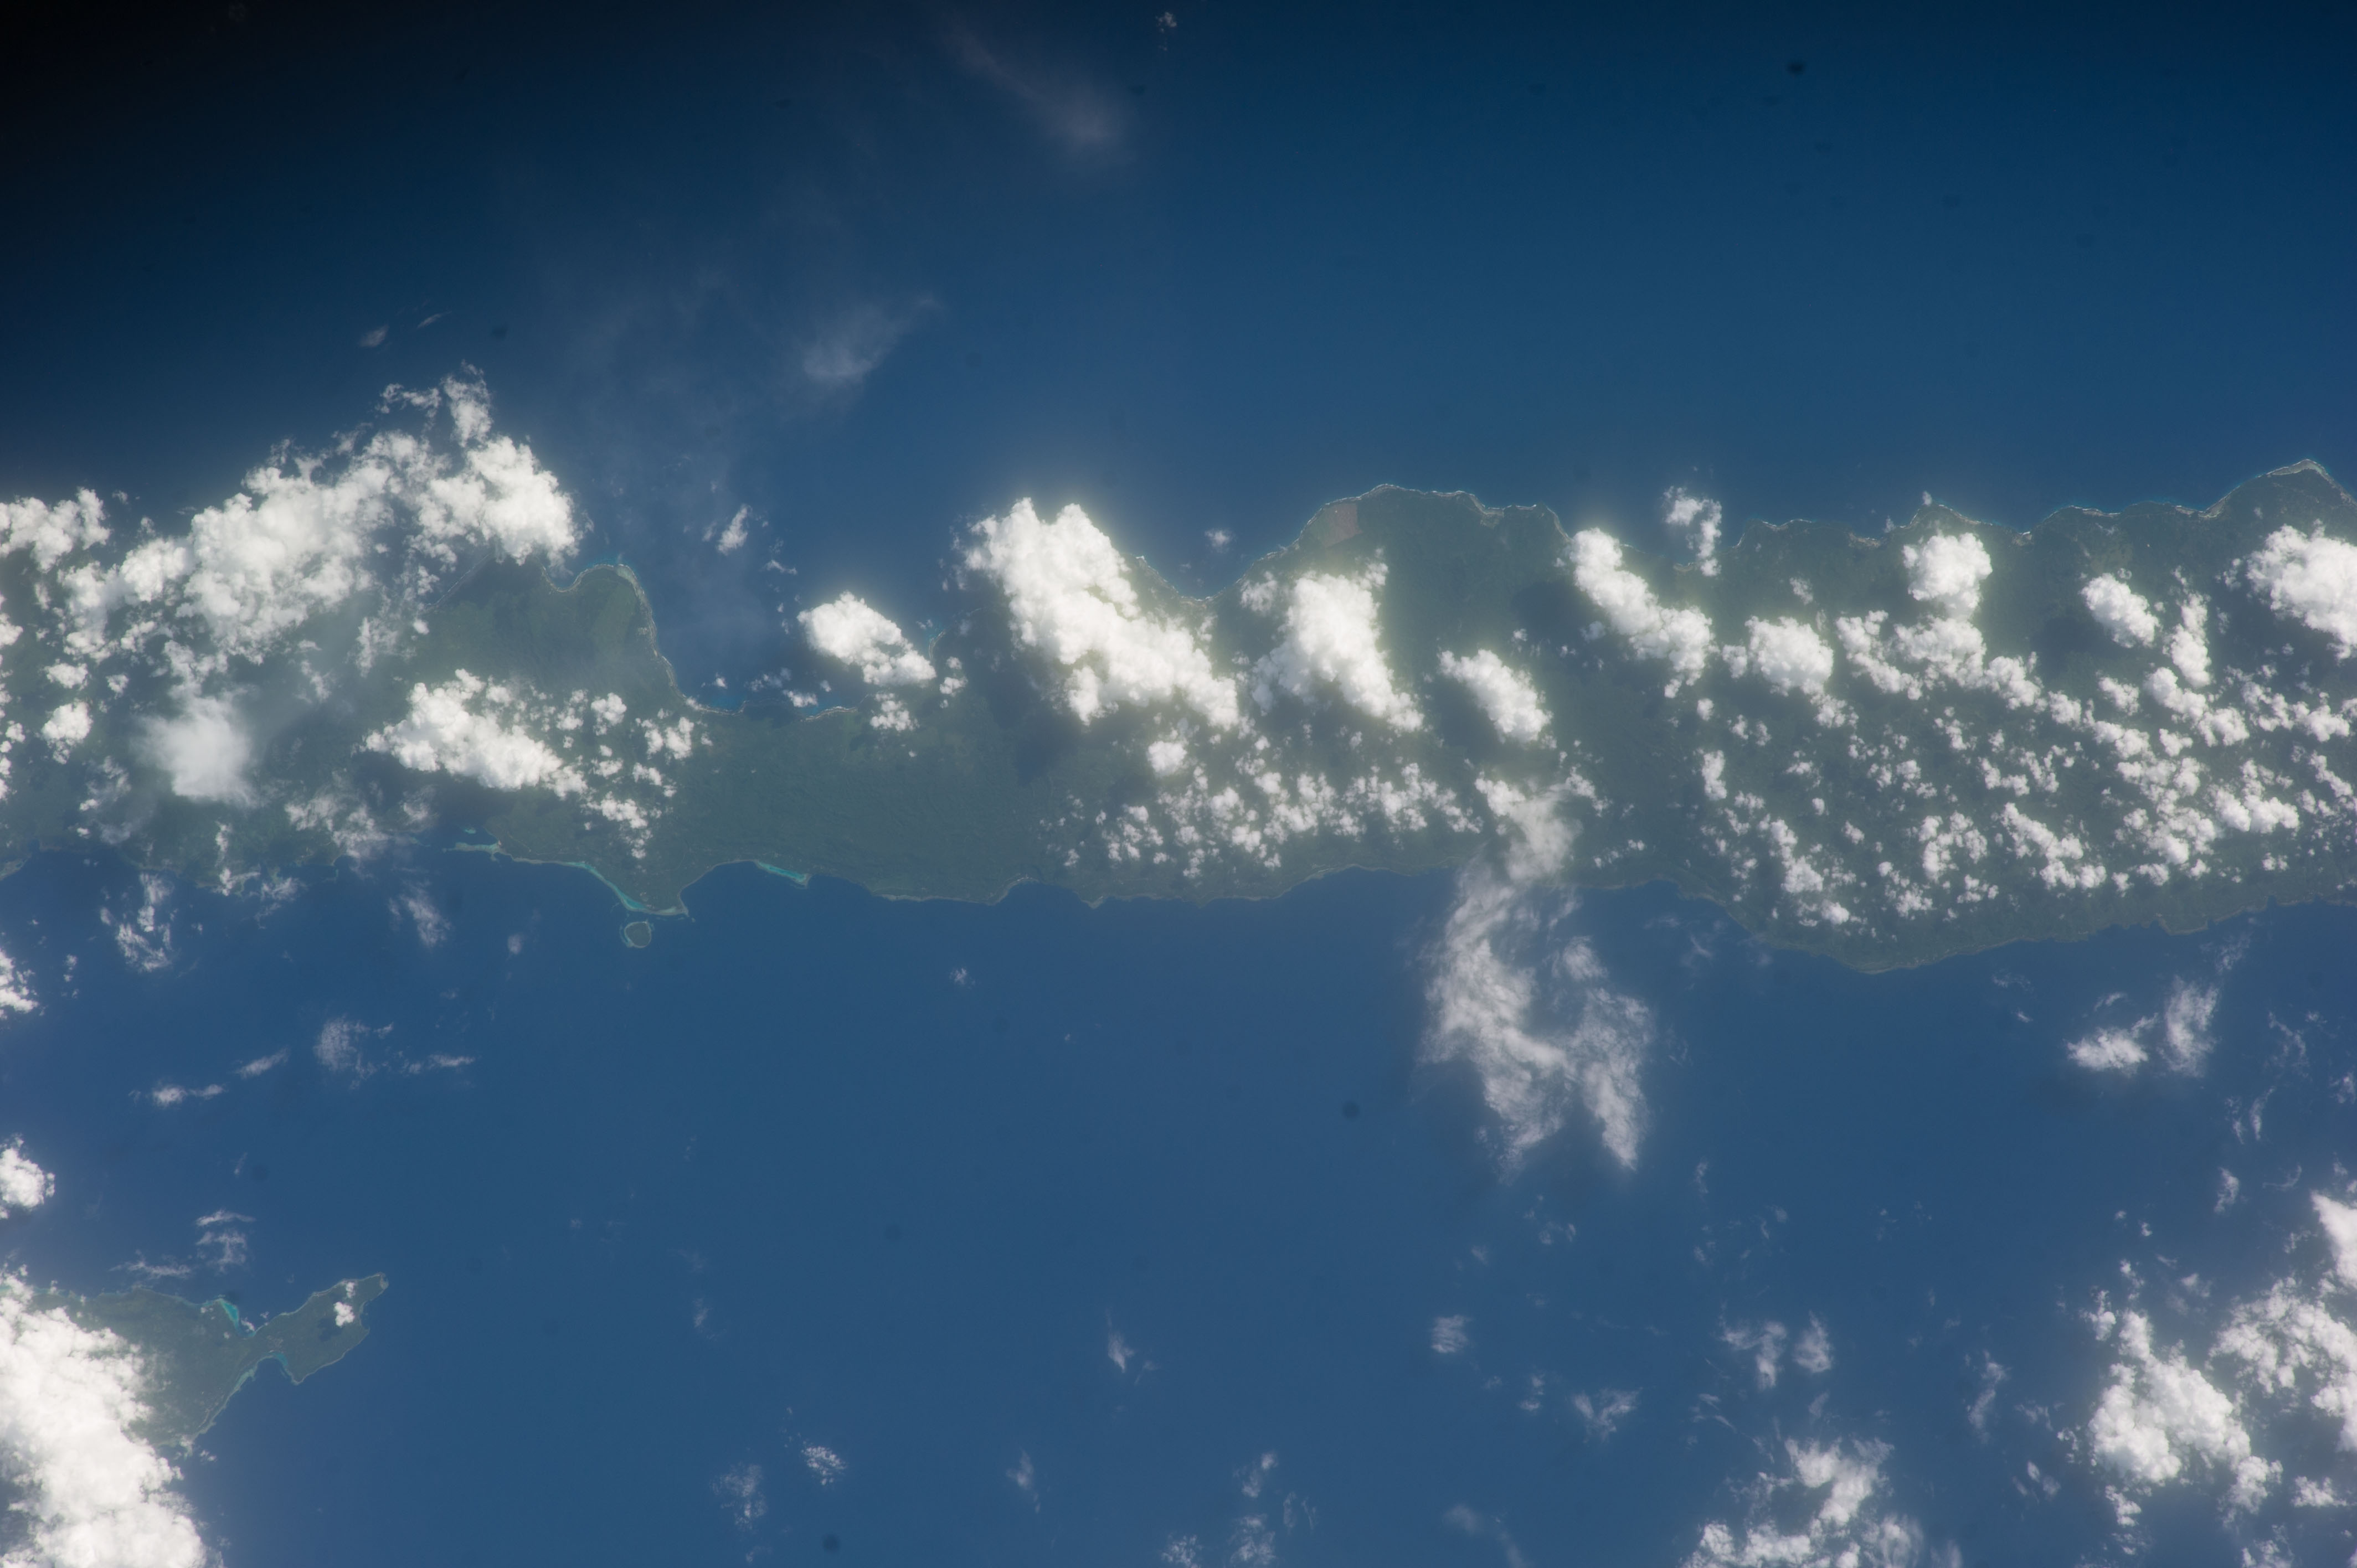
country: PAPUA_NEW_GUINEA
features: LAGAGON BAY, FANGALAWA BAY, FANGALAWA CITY, COASTLINE
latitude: -3.0
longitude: 151.3
